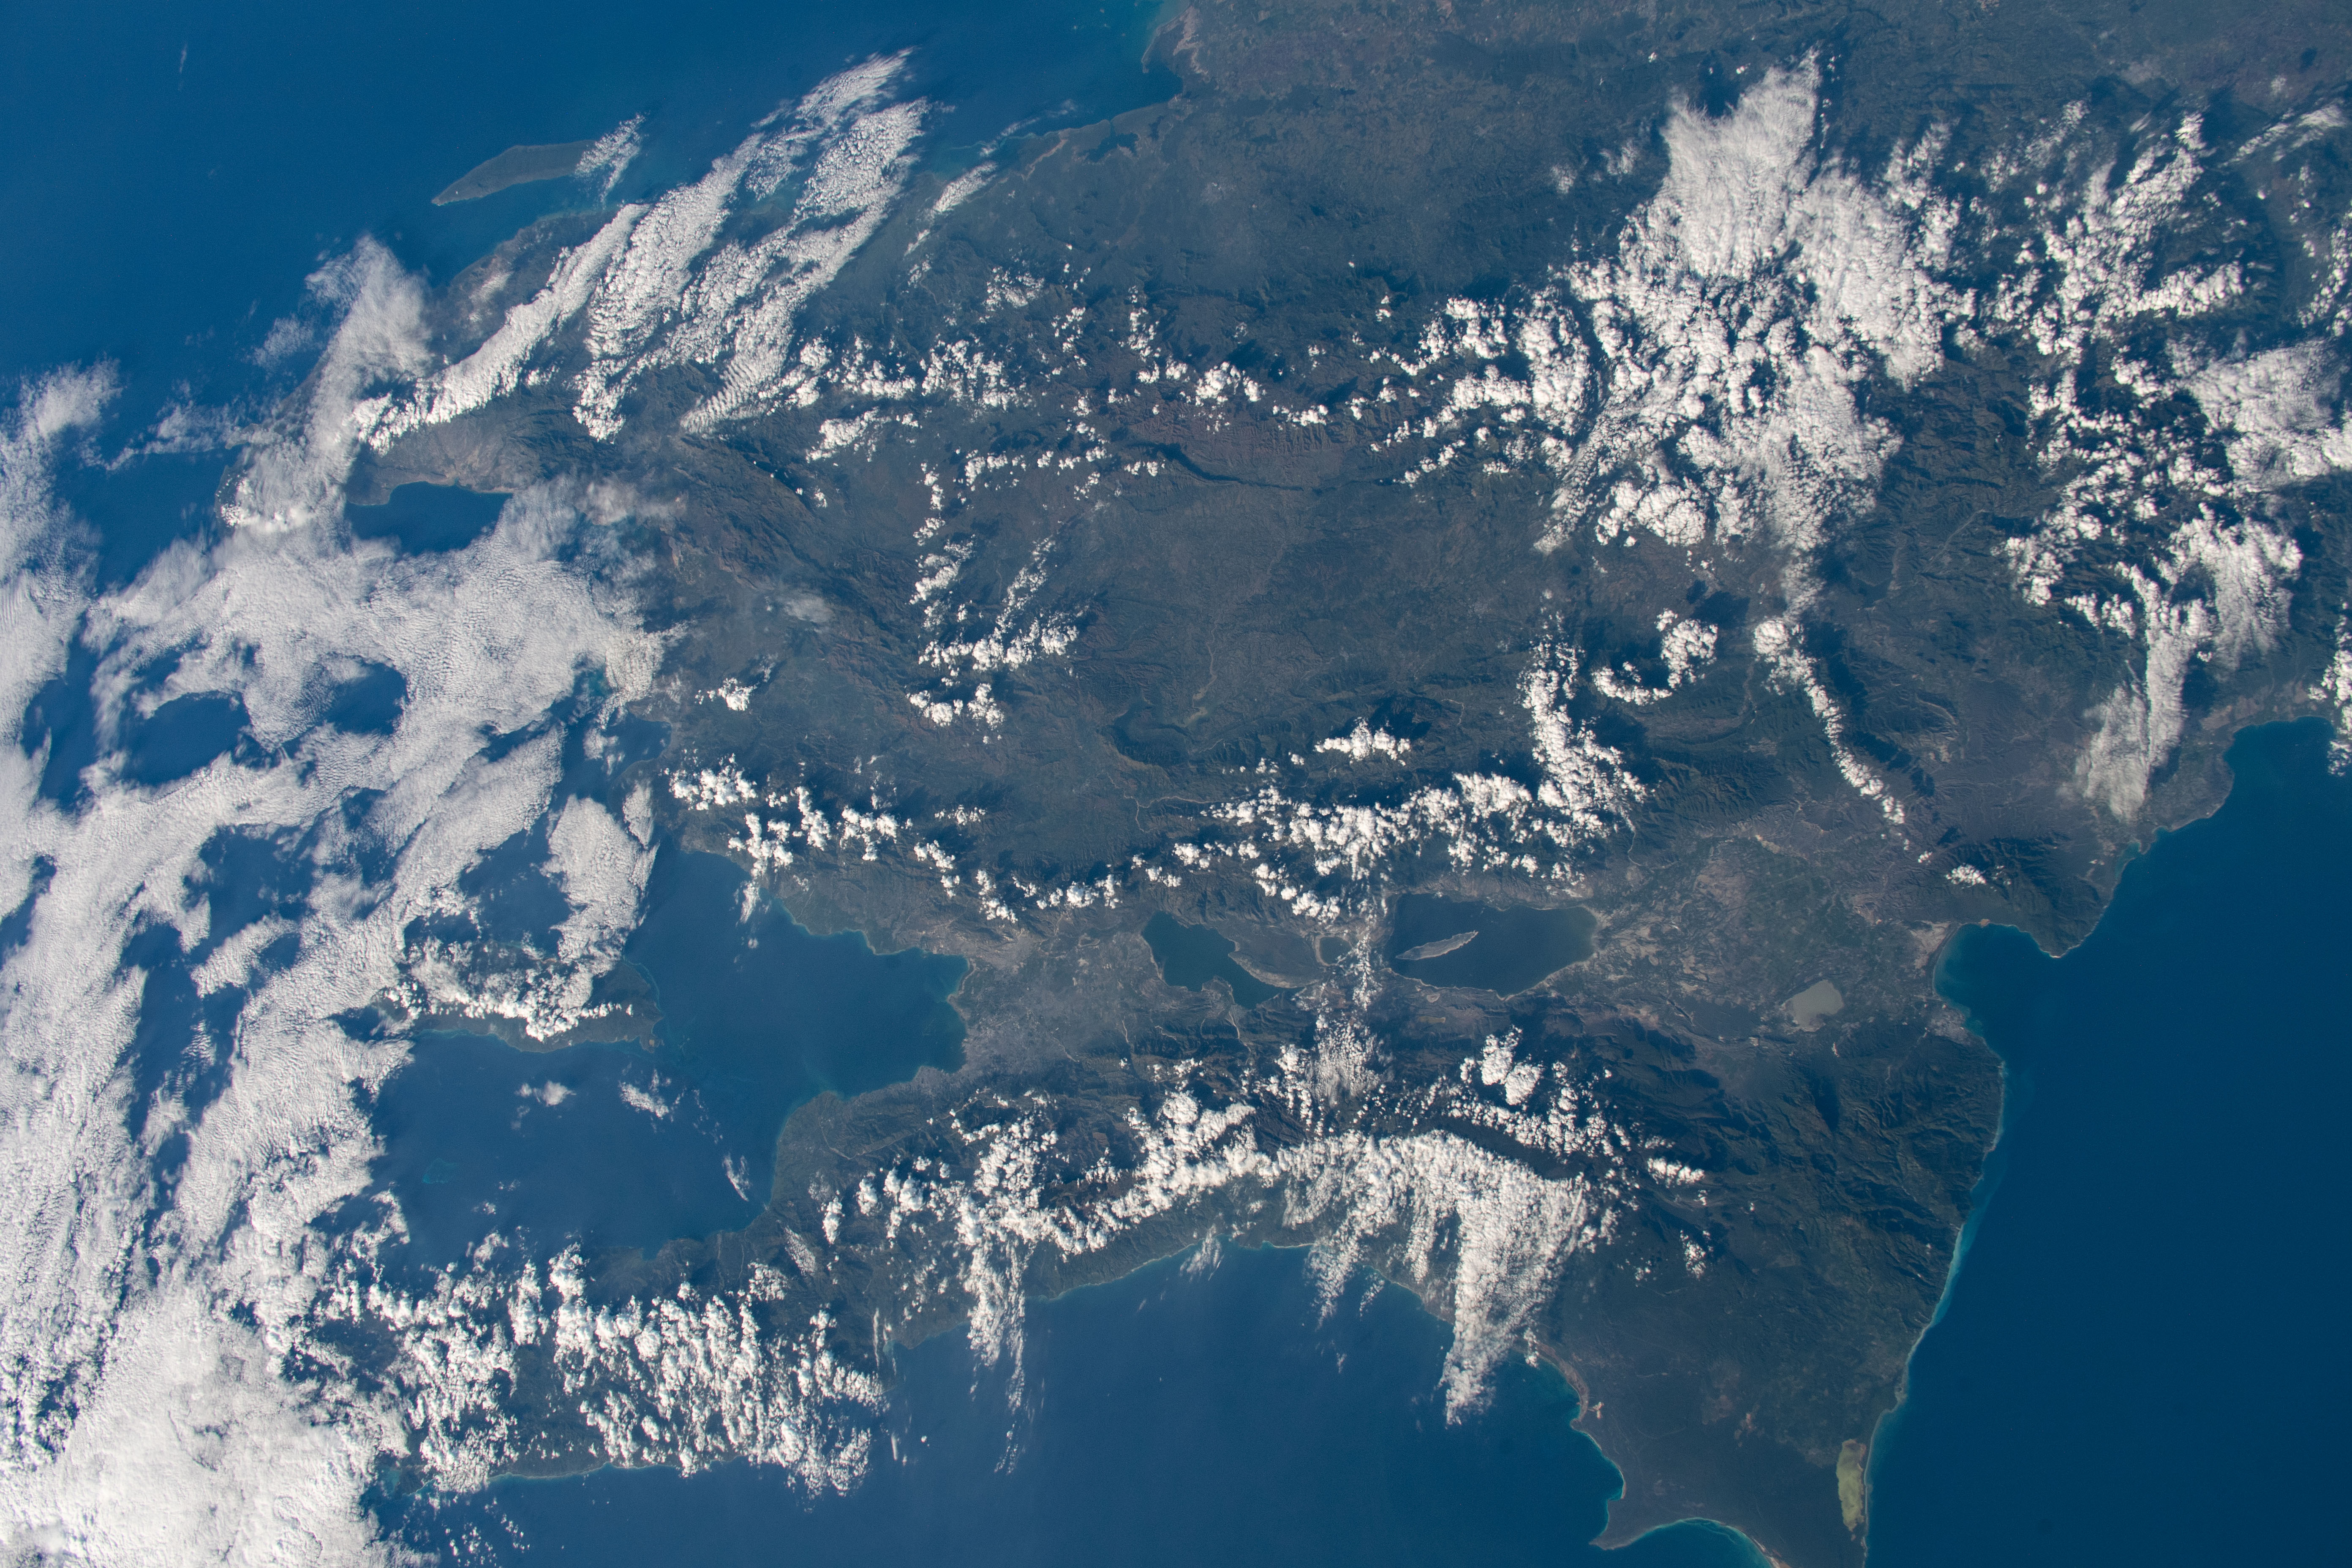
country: HAITI
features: DOMINICAN REPUBLIC, HAITI
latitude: 18.5
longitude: -72.0
